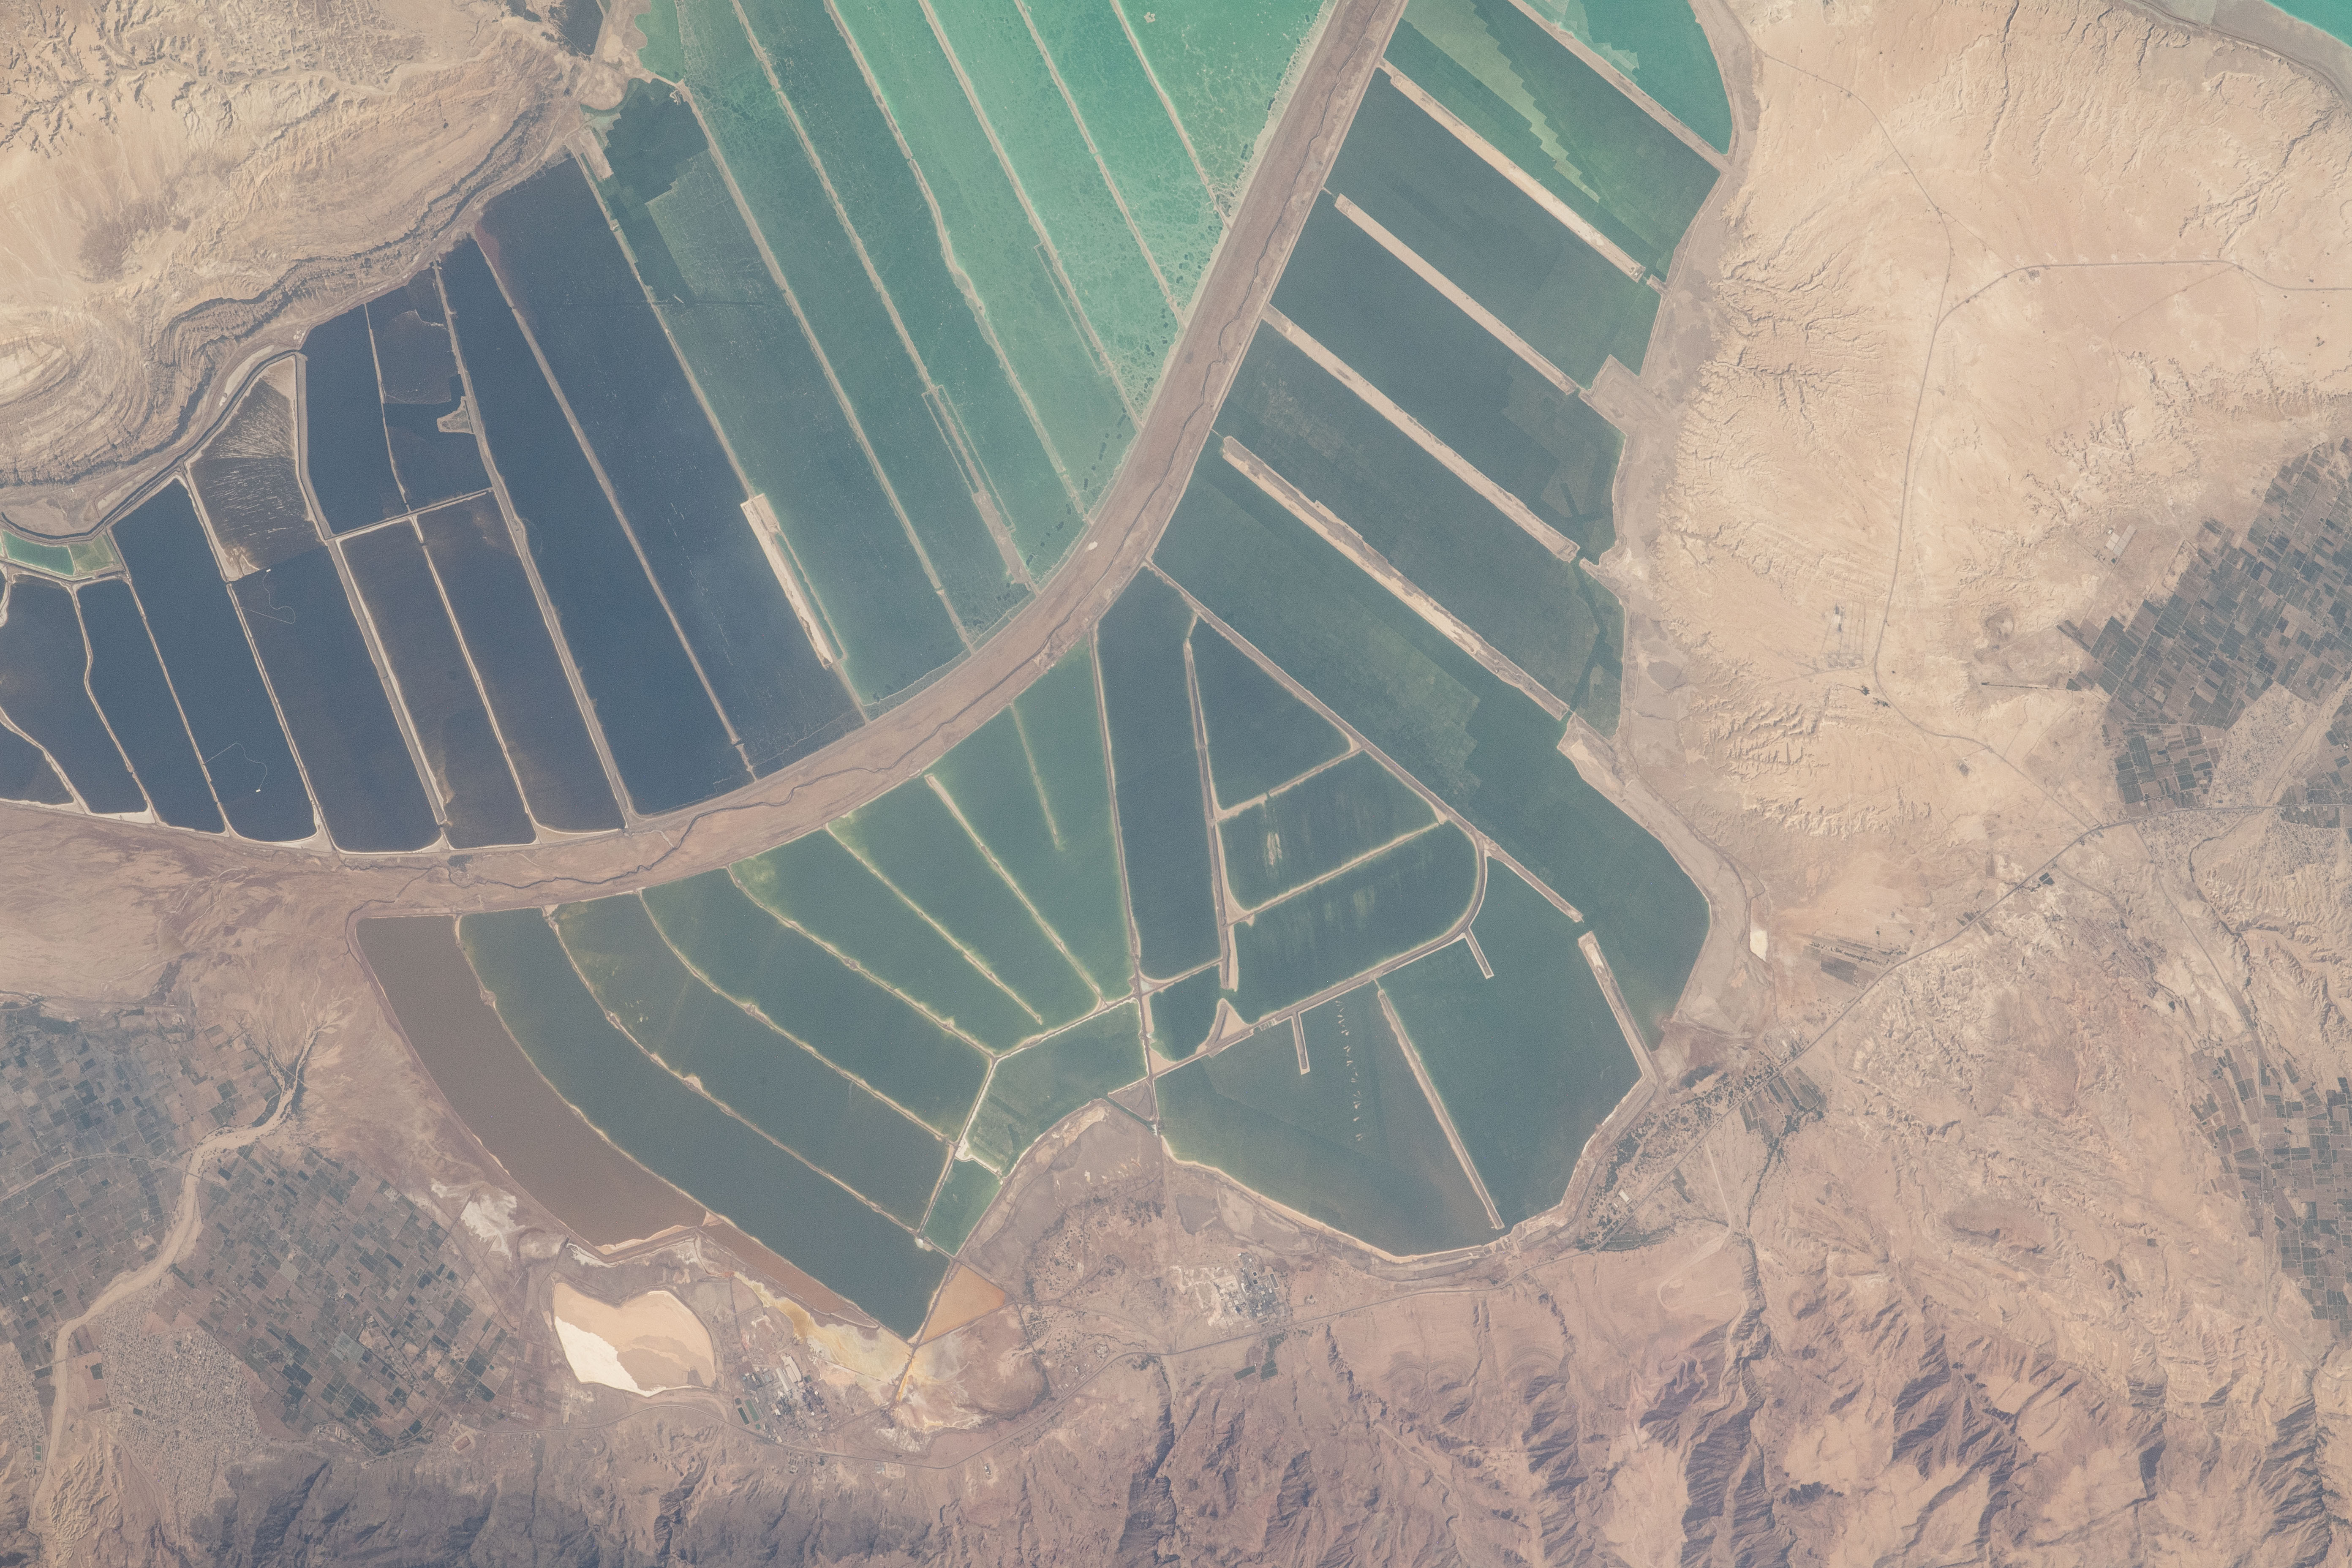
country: ISRAEL
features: POTASH CITY
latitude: 31.2
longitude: 35.5
